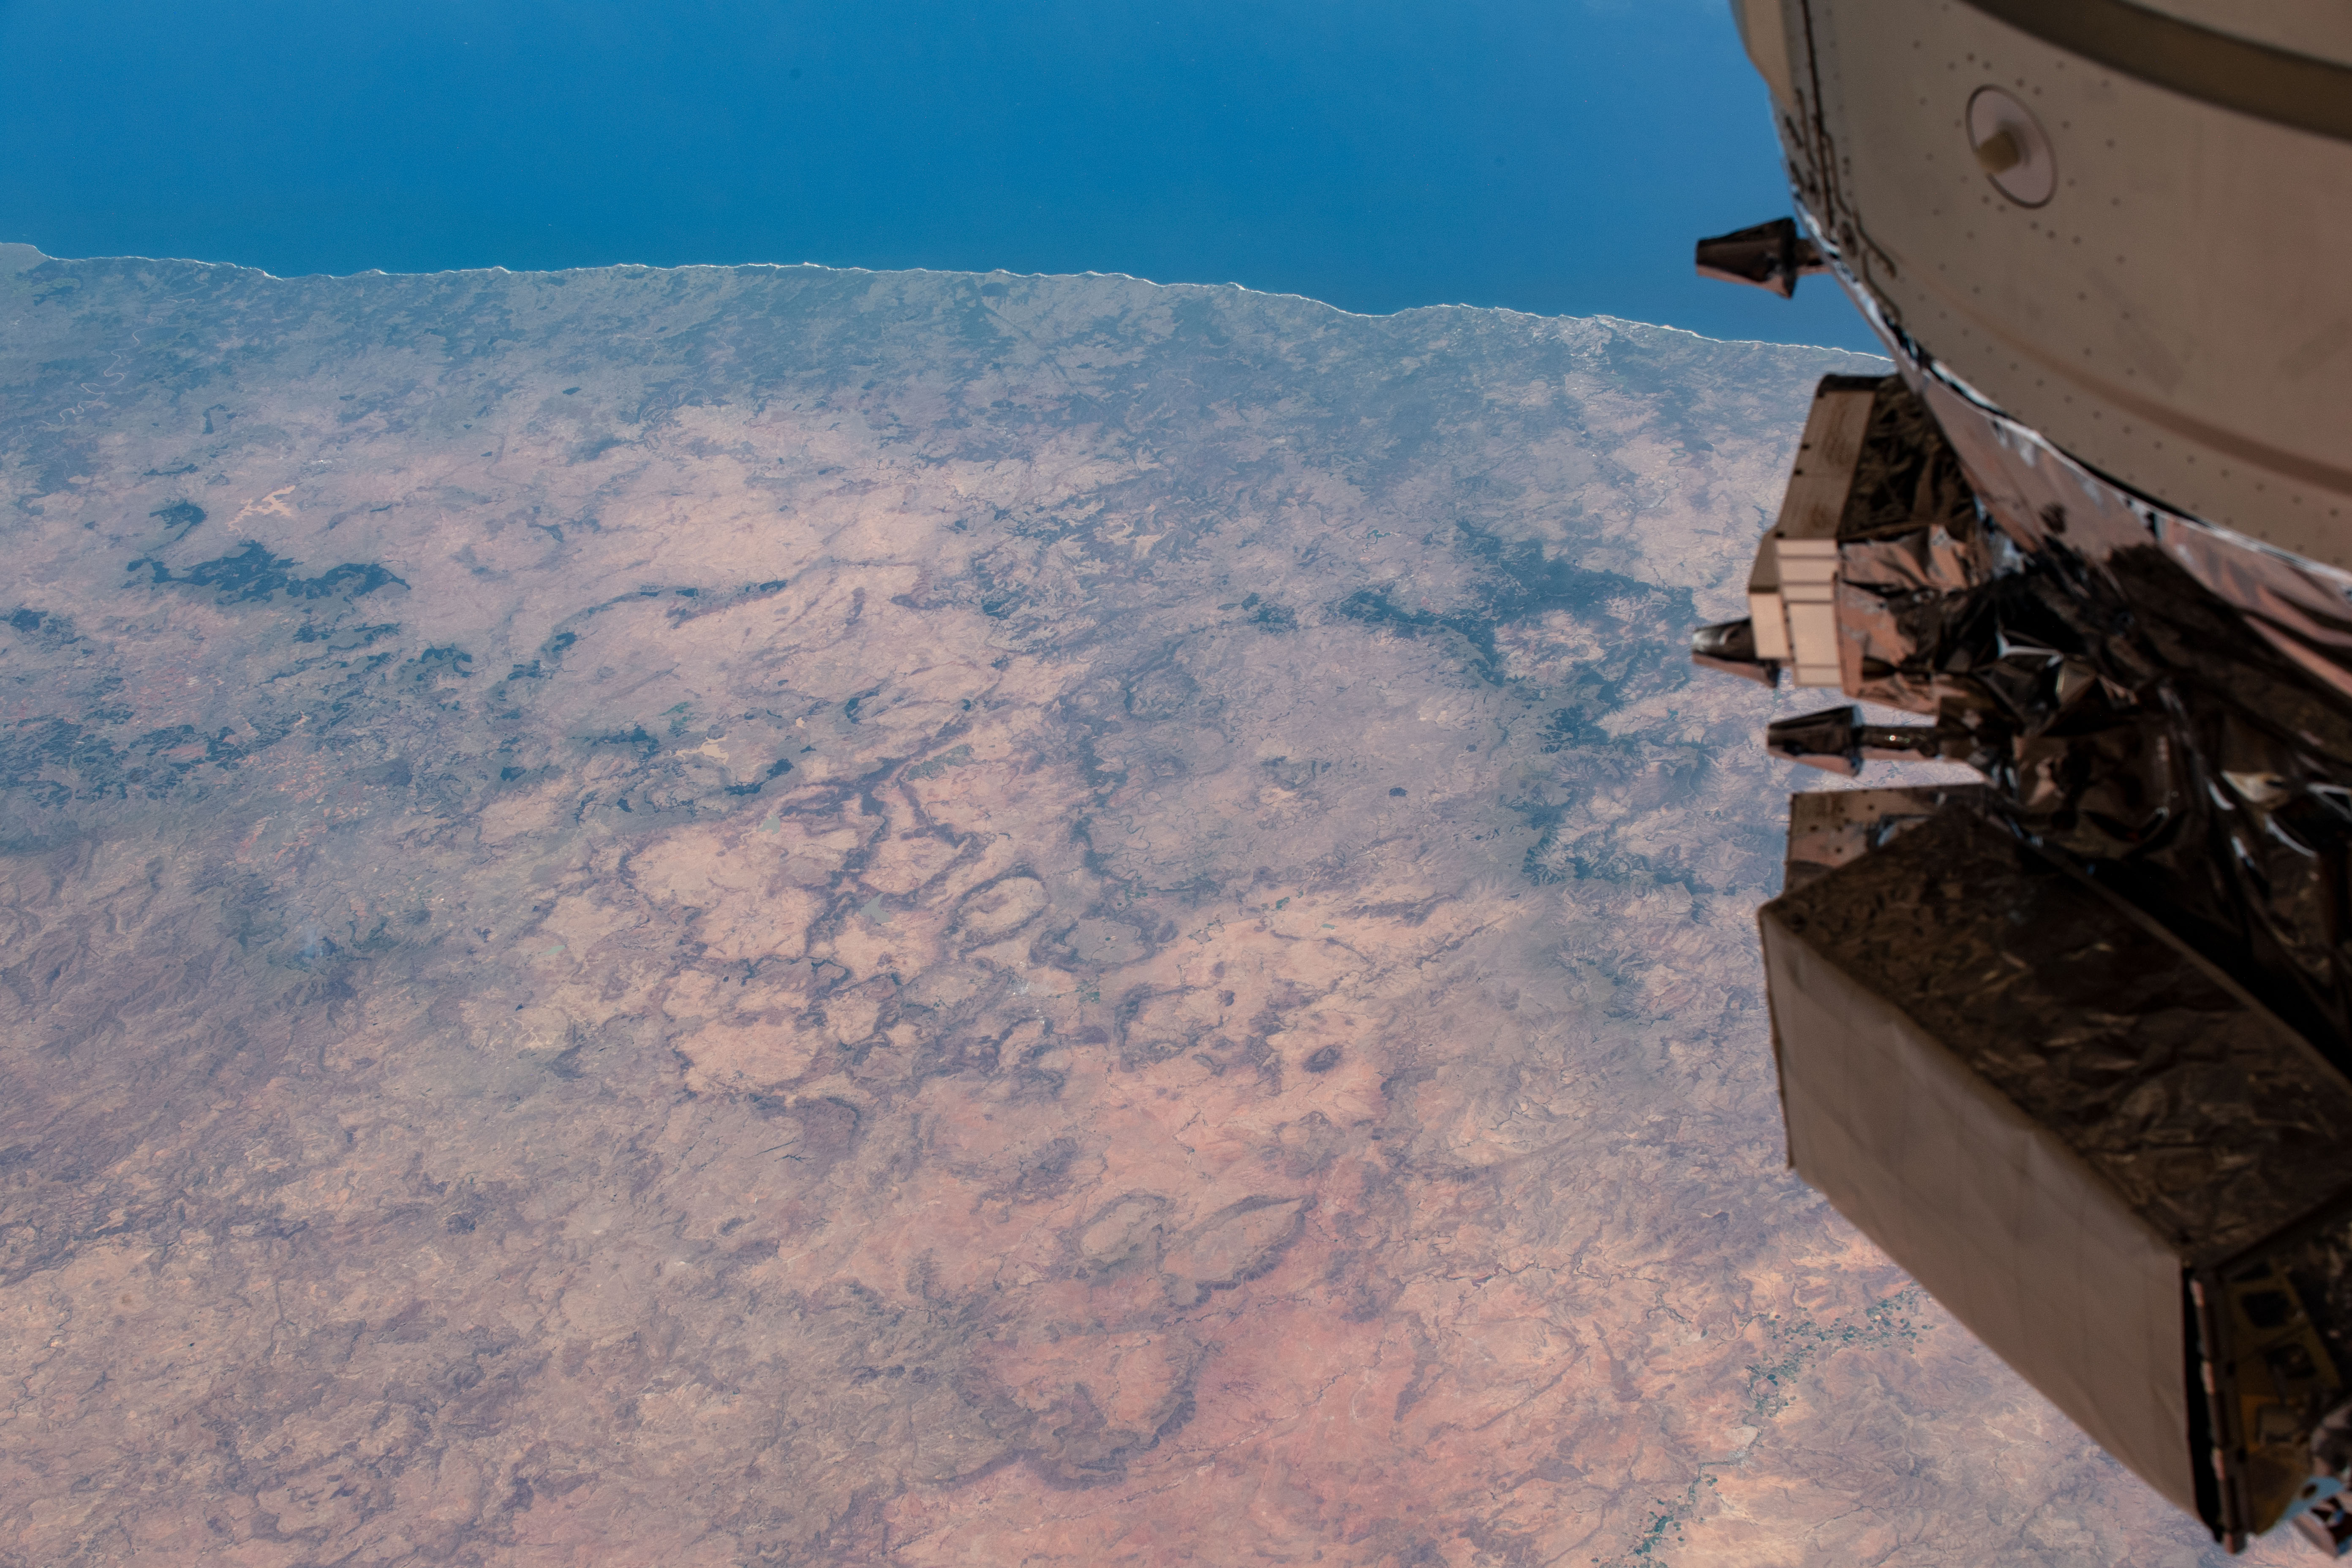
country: REPUBLIC SOUTH AFRICA
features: SOUTH AFRICA, QUEENSTOWN
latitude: -32.0
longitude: 26.5
